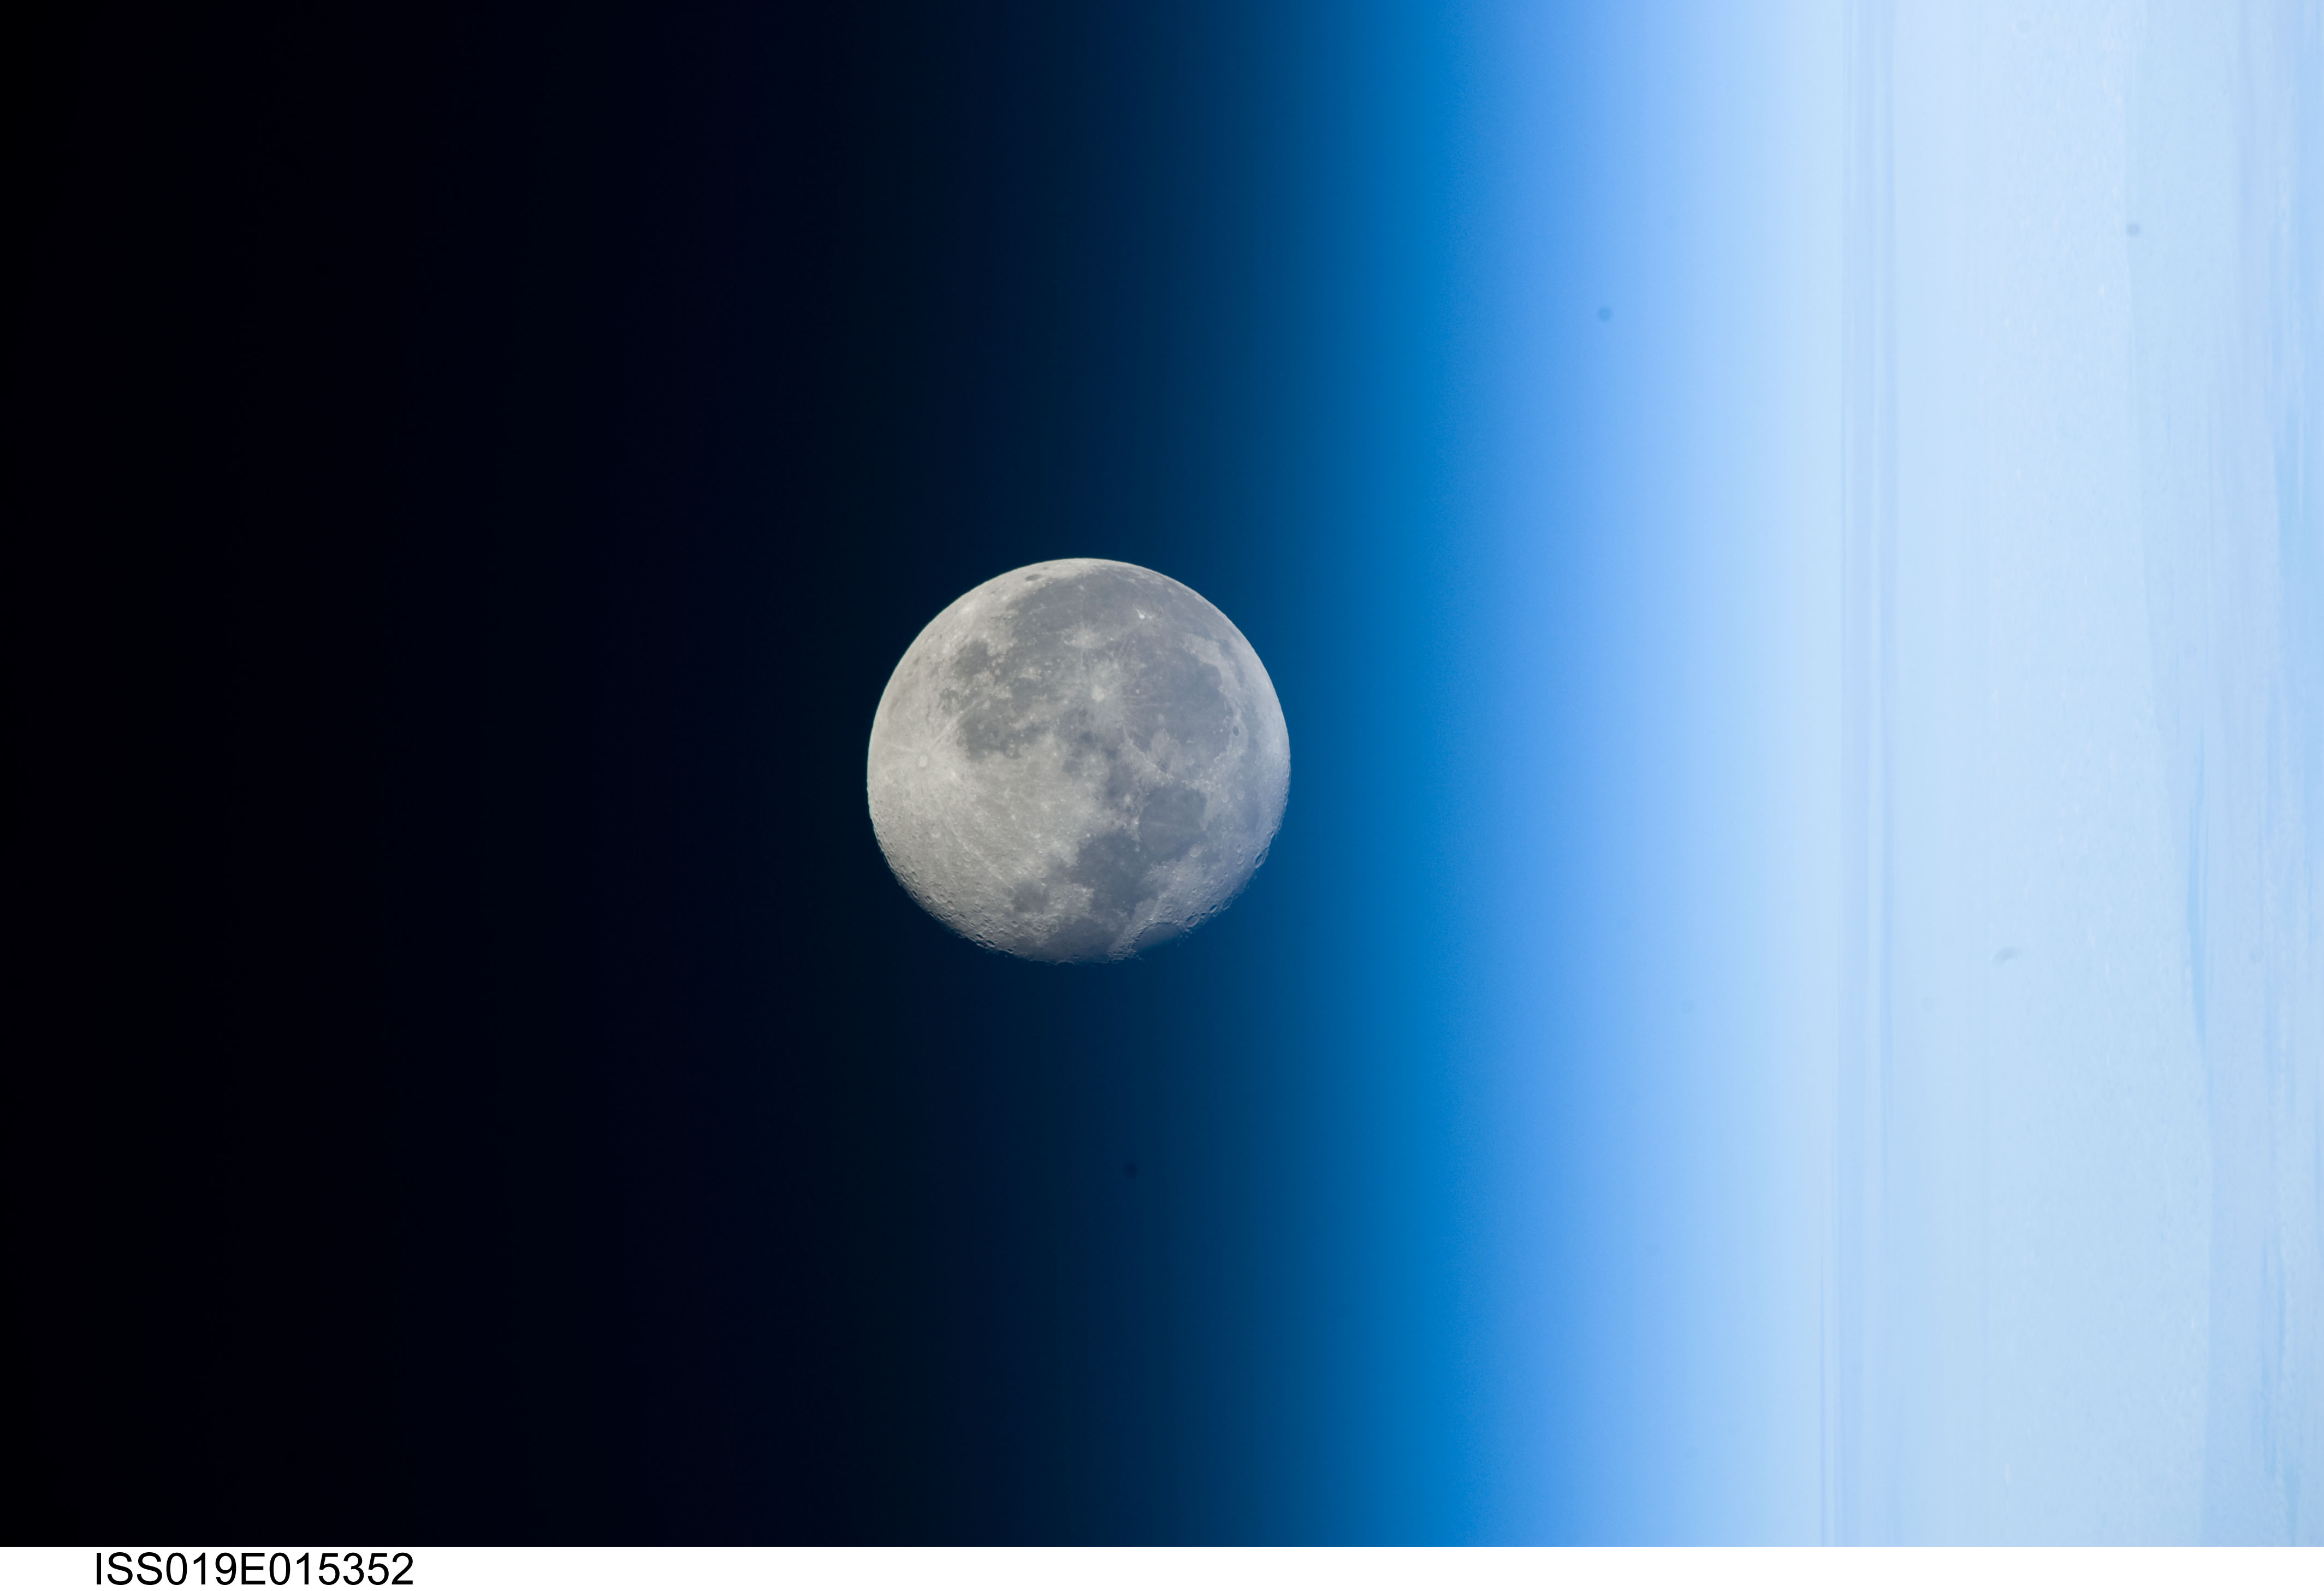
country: PACIFIC OCEAN
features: PAN-SETTING GIBBOUS MOON WANING
